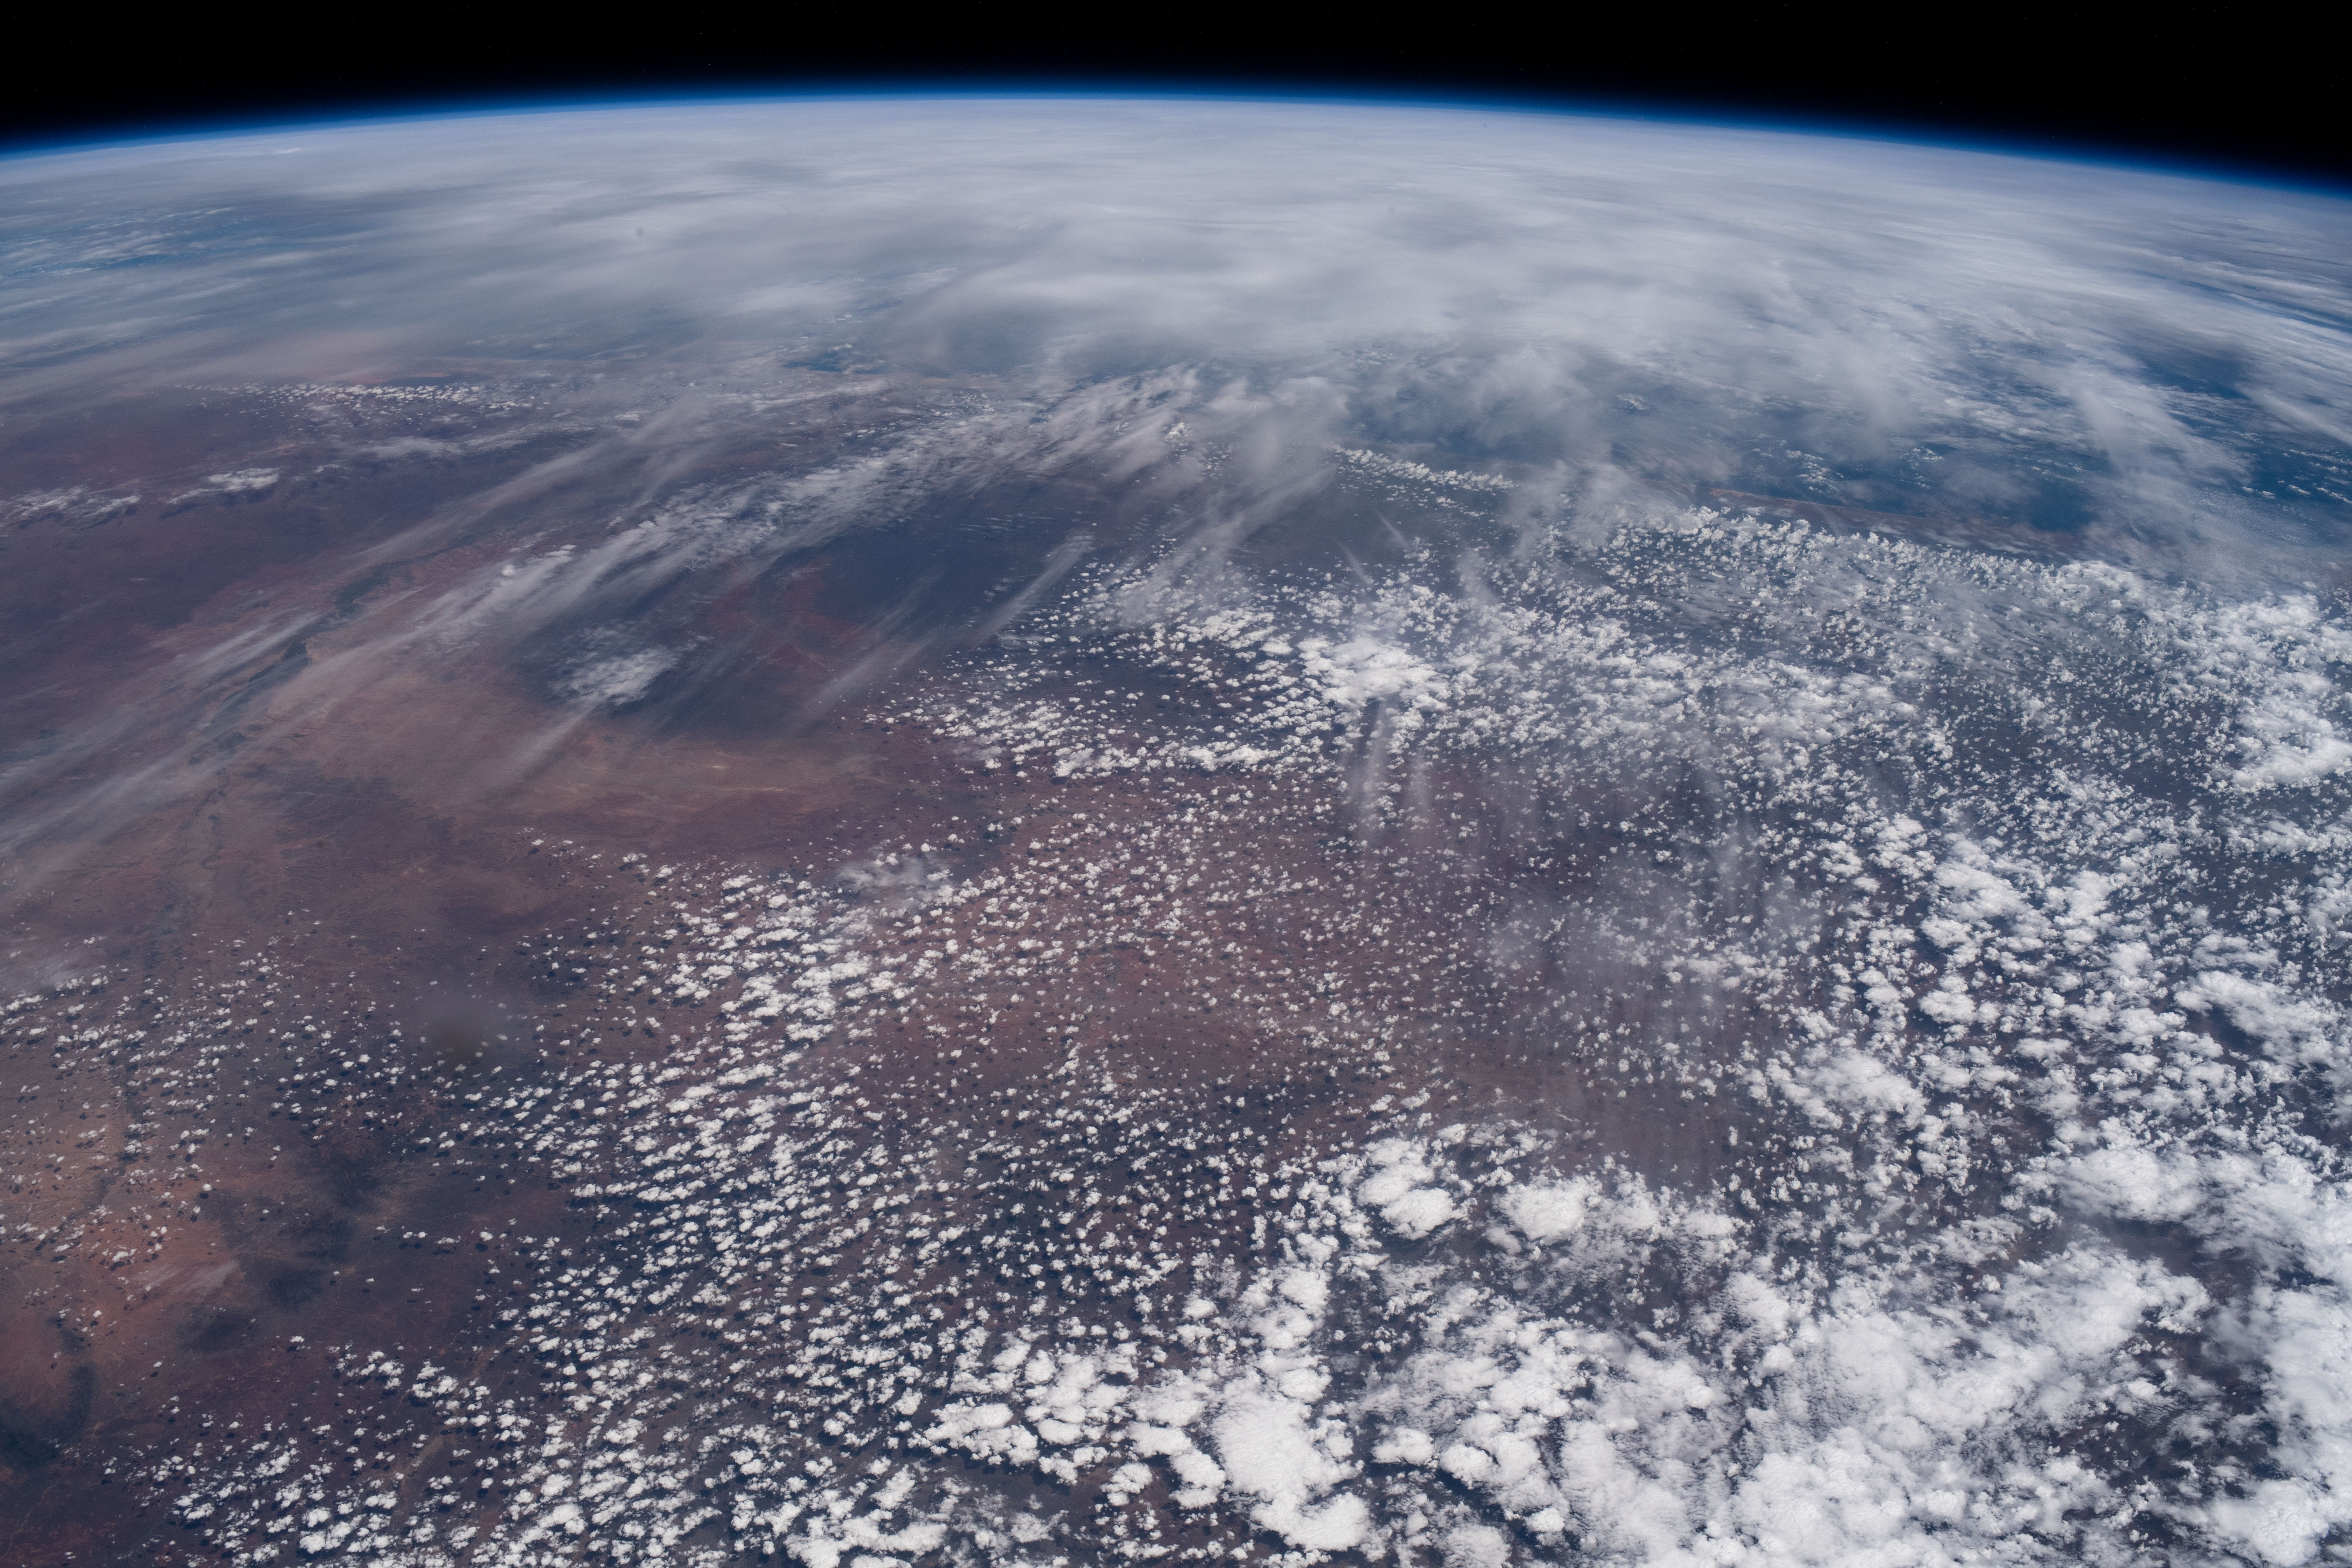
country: ETHIOPIA
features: SOMALIA PLATEAU, INDIAN OCEAN, SHEBELLE RIVER, AHMAR MOUNTAINS, WADI JUBBA, MENDEBO MOUNTAINS
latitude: 4.5
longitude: 42.0
